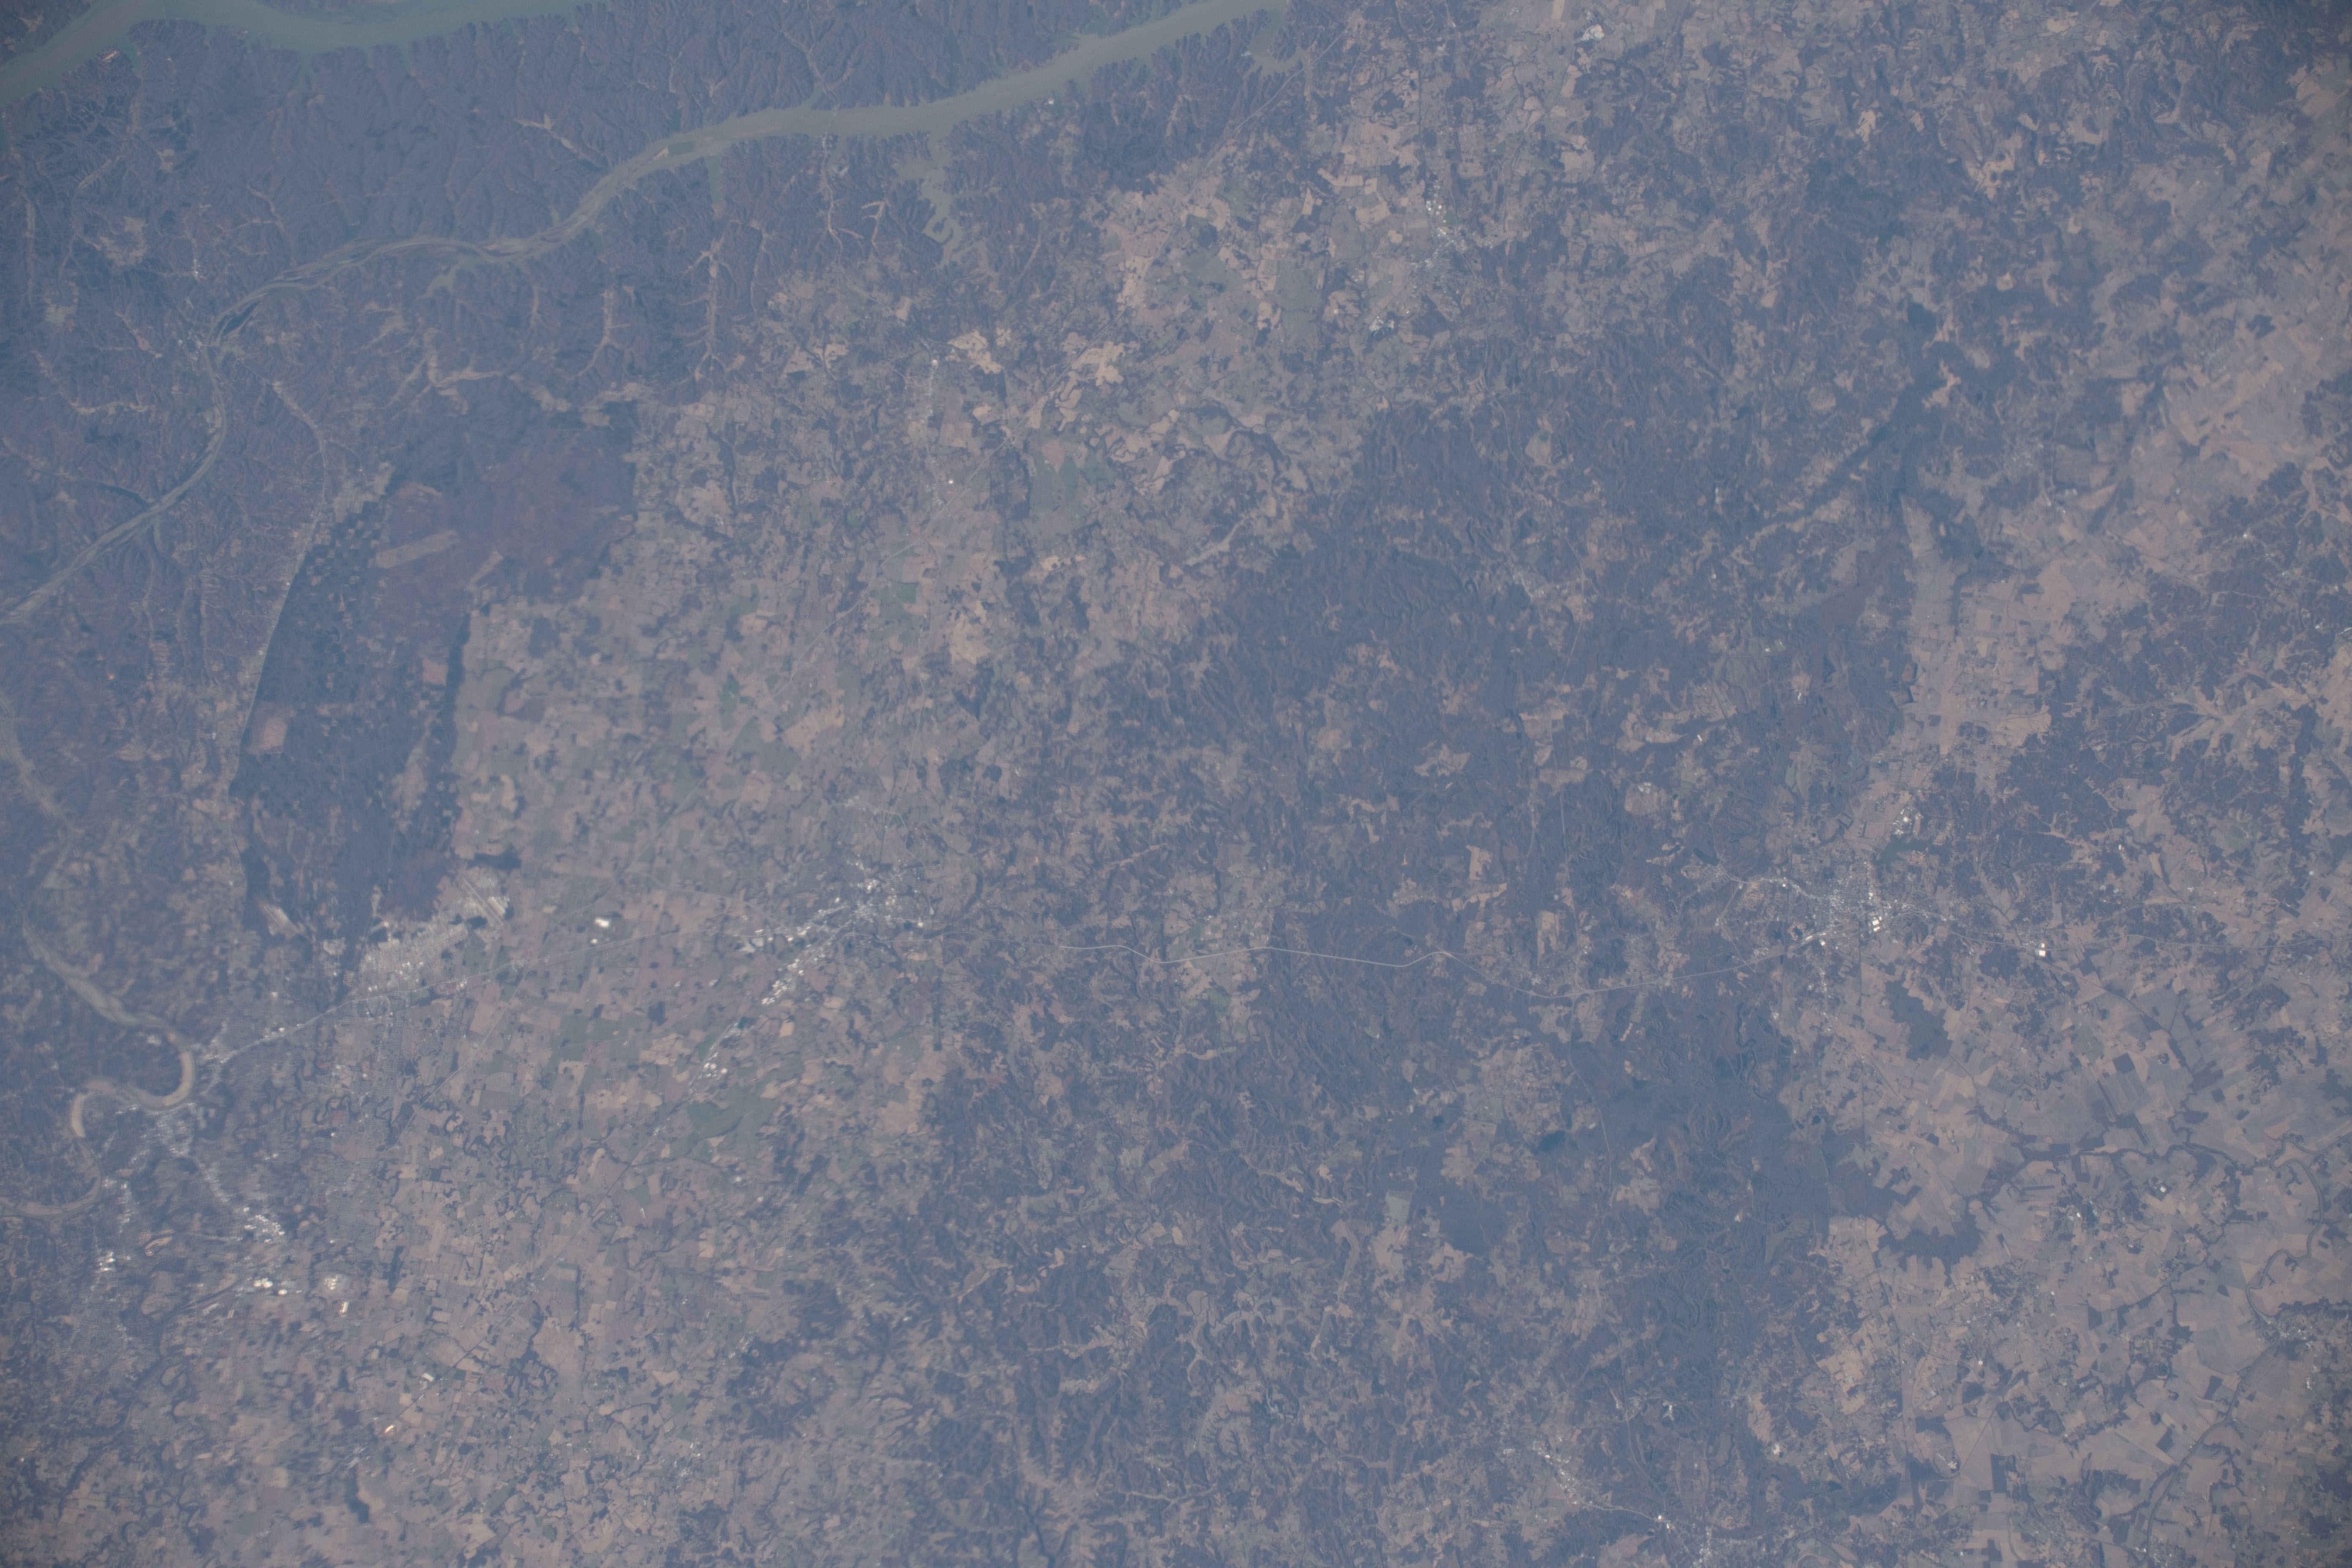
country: USA-KENTUCKY
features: FORT CAMPBELL, CUMBERLAND RIVER, HOPKINSVILLE, KENTUCKY, CLARKSVILLE, TENNESSEE
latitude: 37.0
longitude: -87.6
